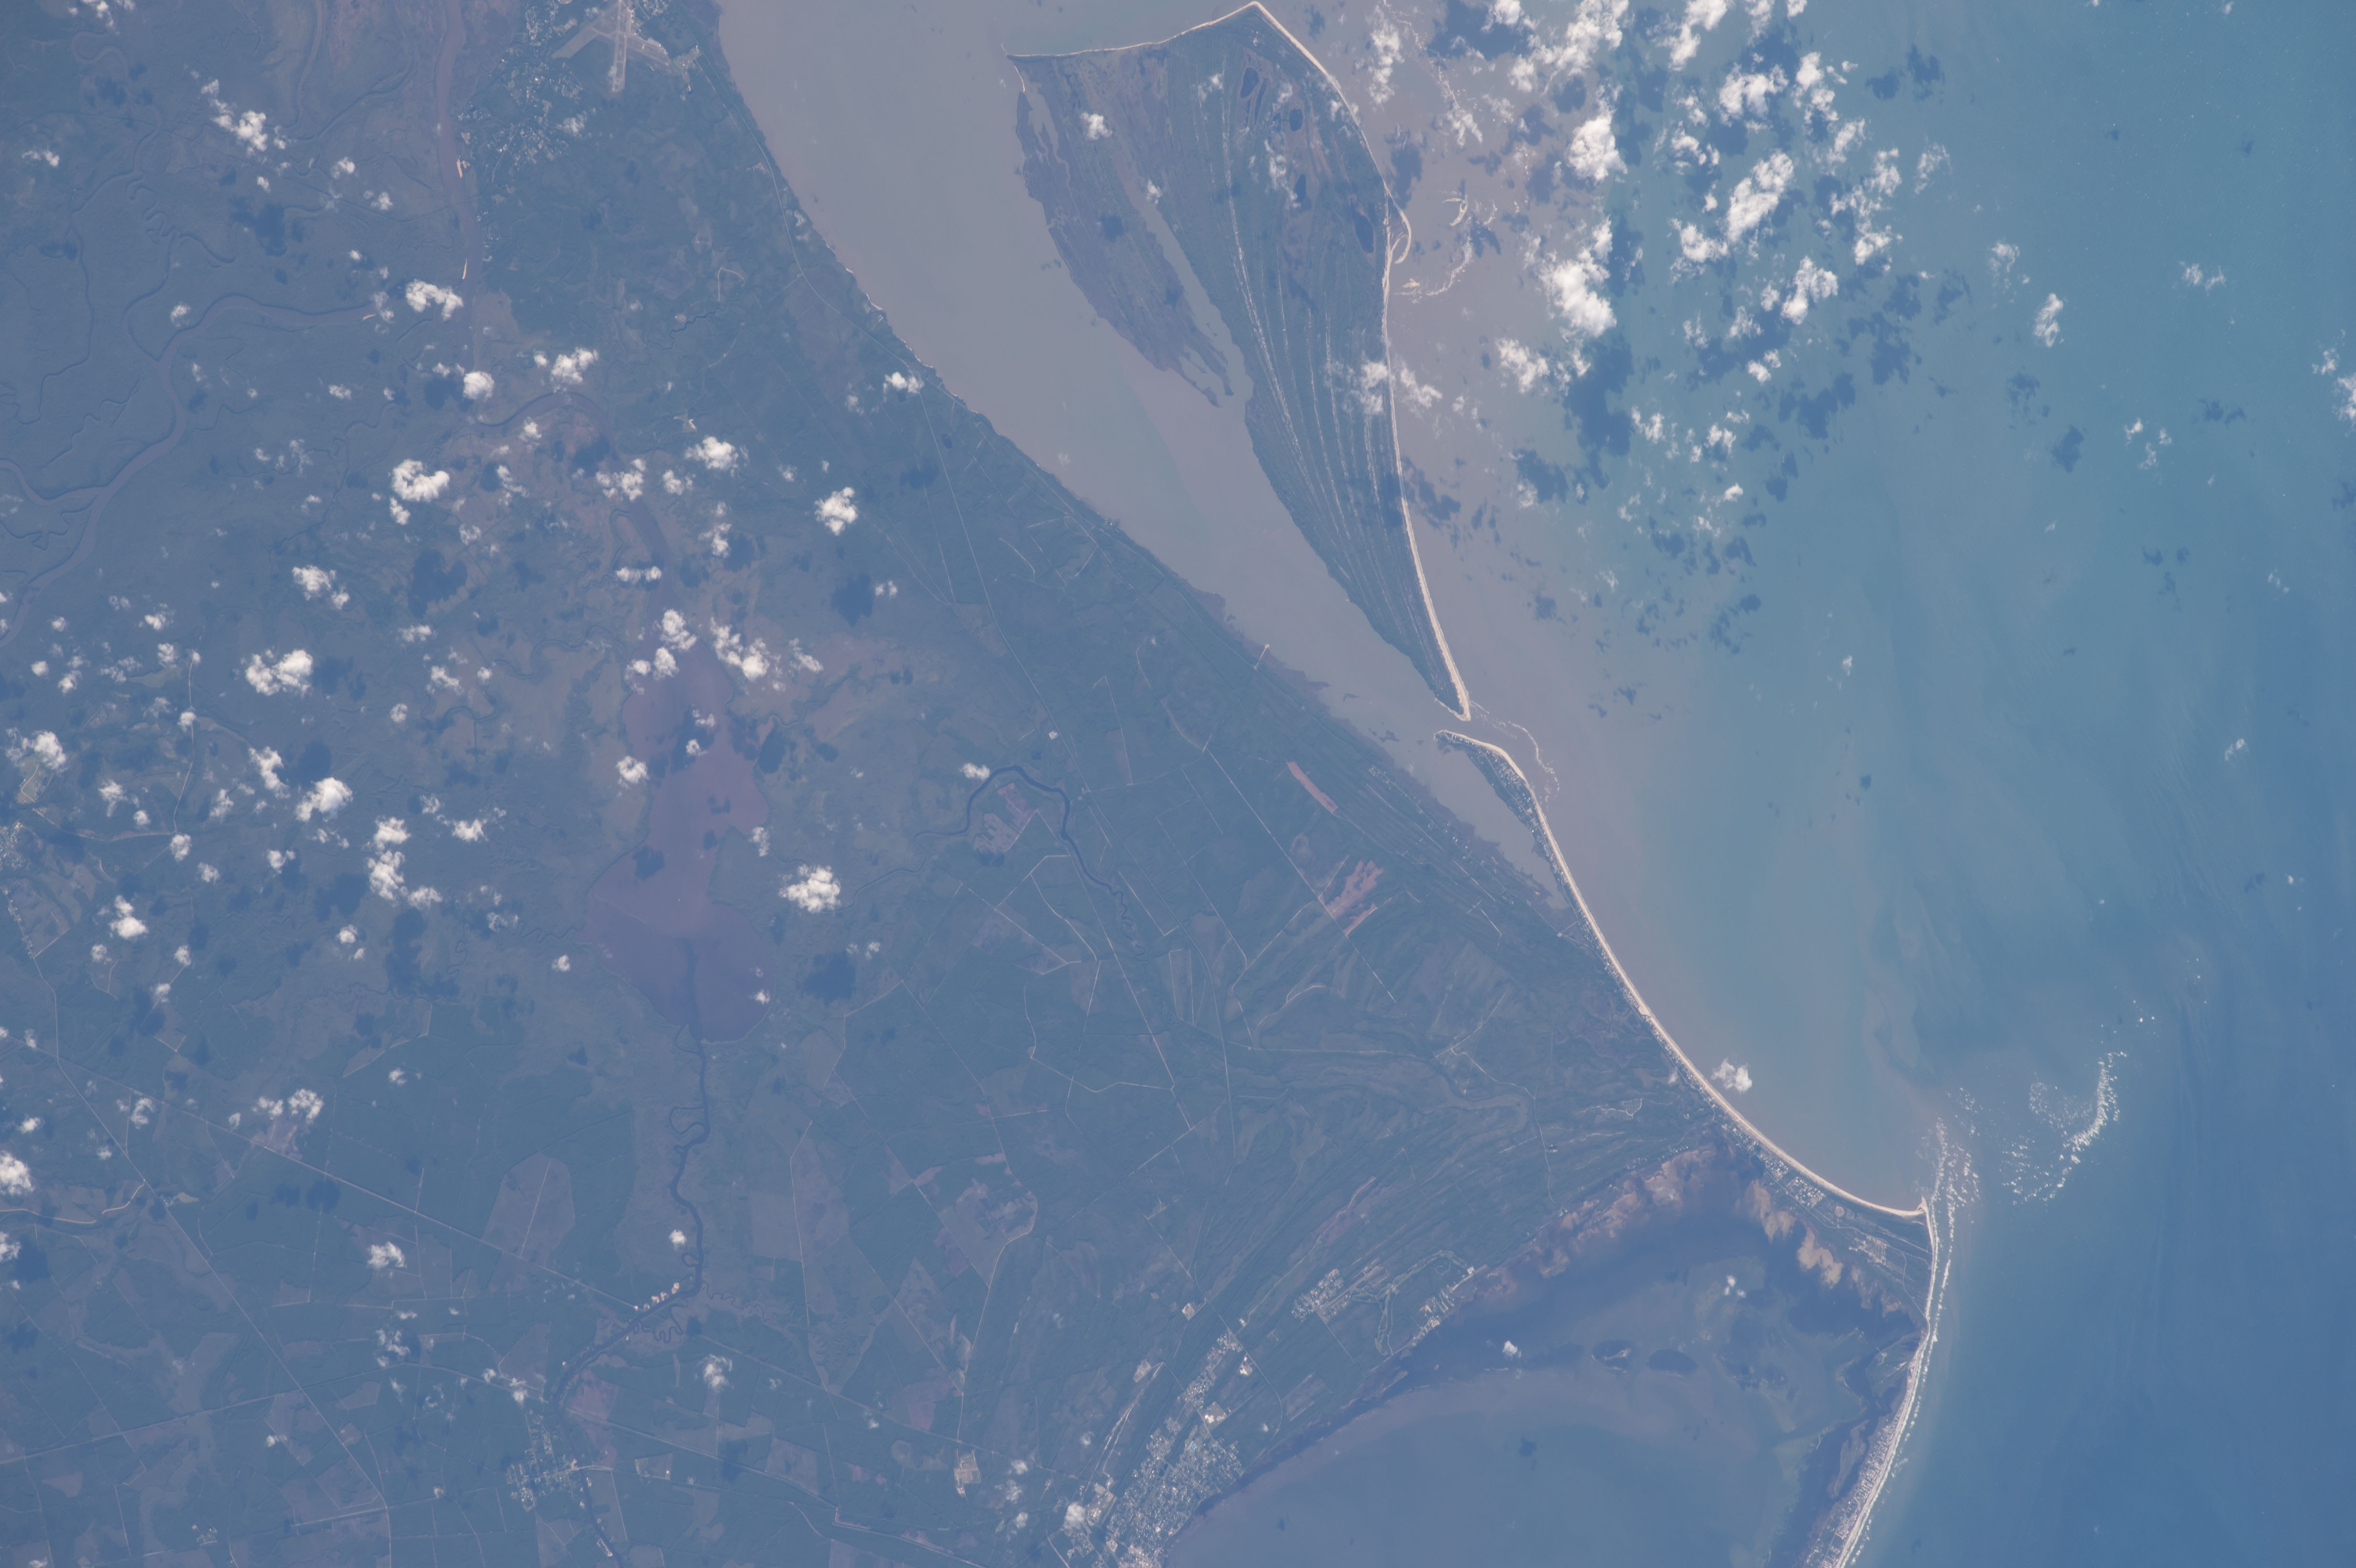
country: USA-FLORIDA
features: SAINT JOSEPH BAY, INDIAN PASS, APALACHICOLA BAY, WHITE CITY
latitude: 29.7
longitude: -85.2
